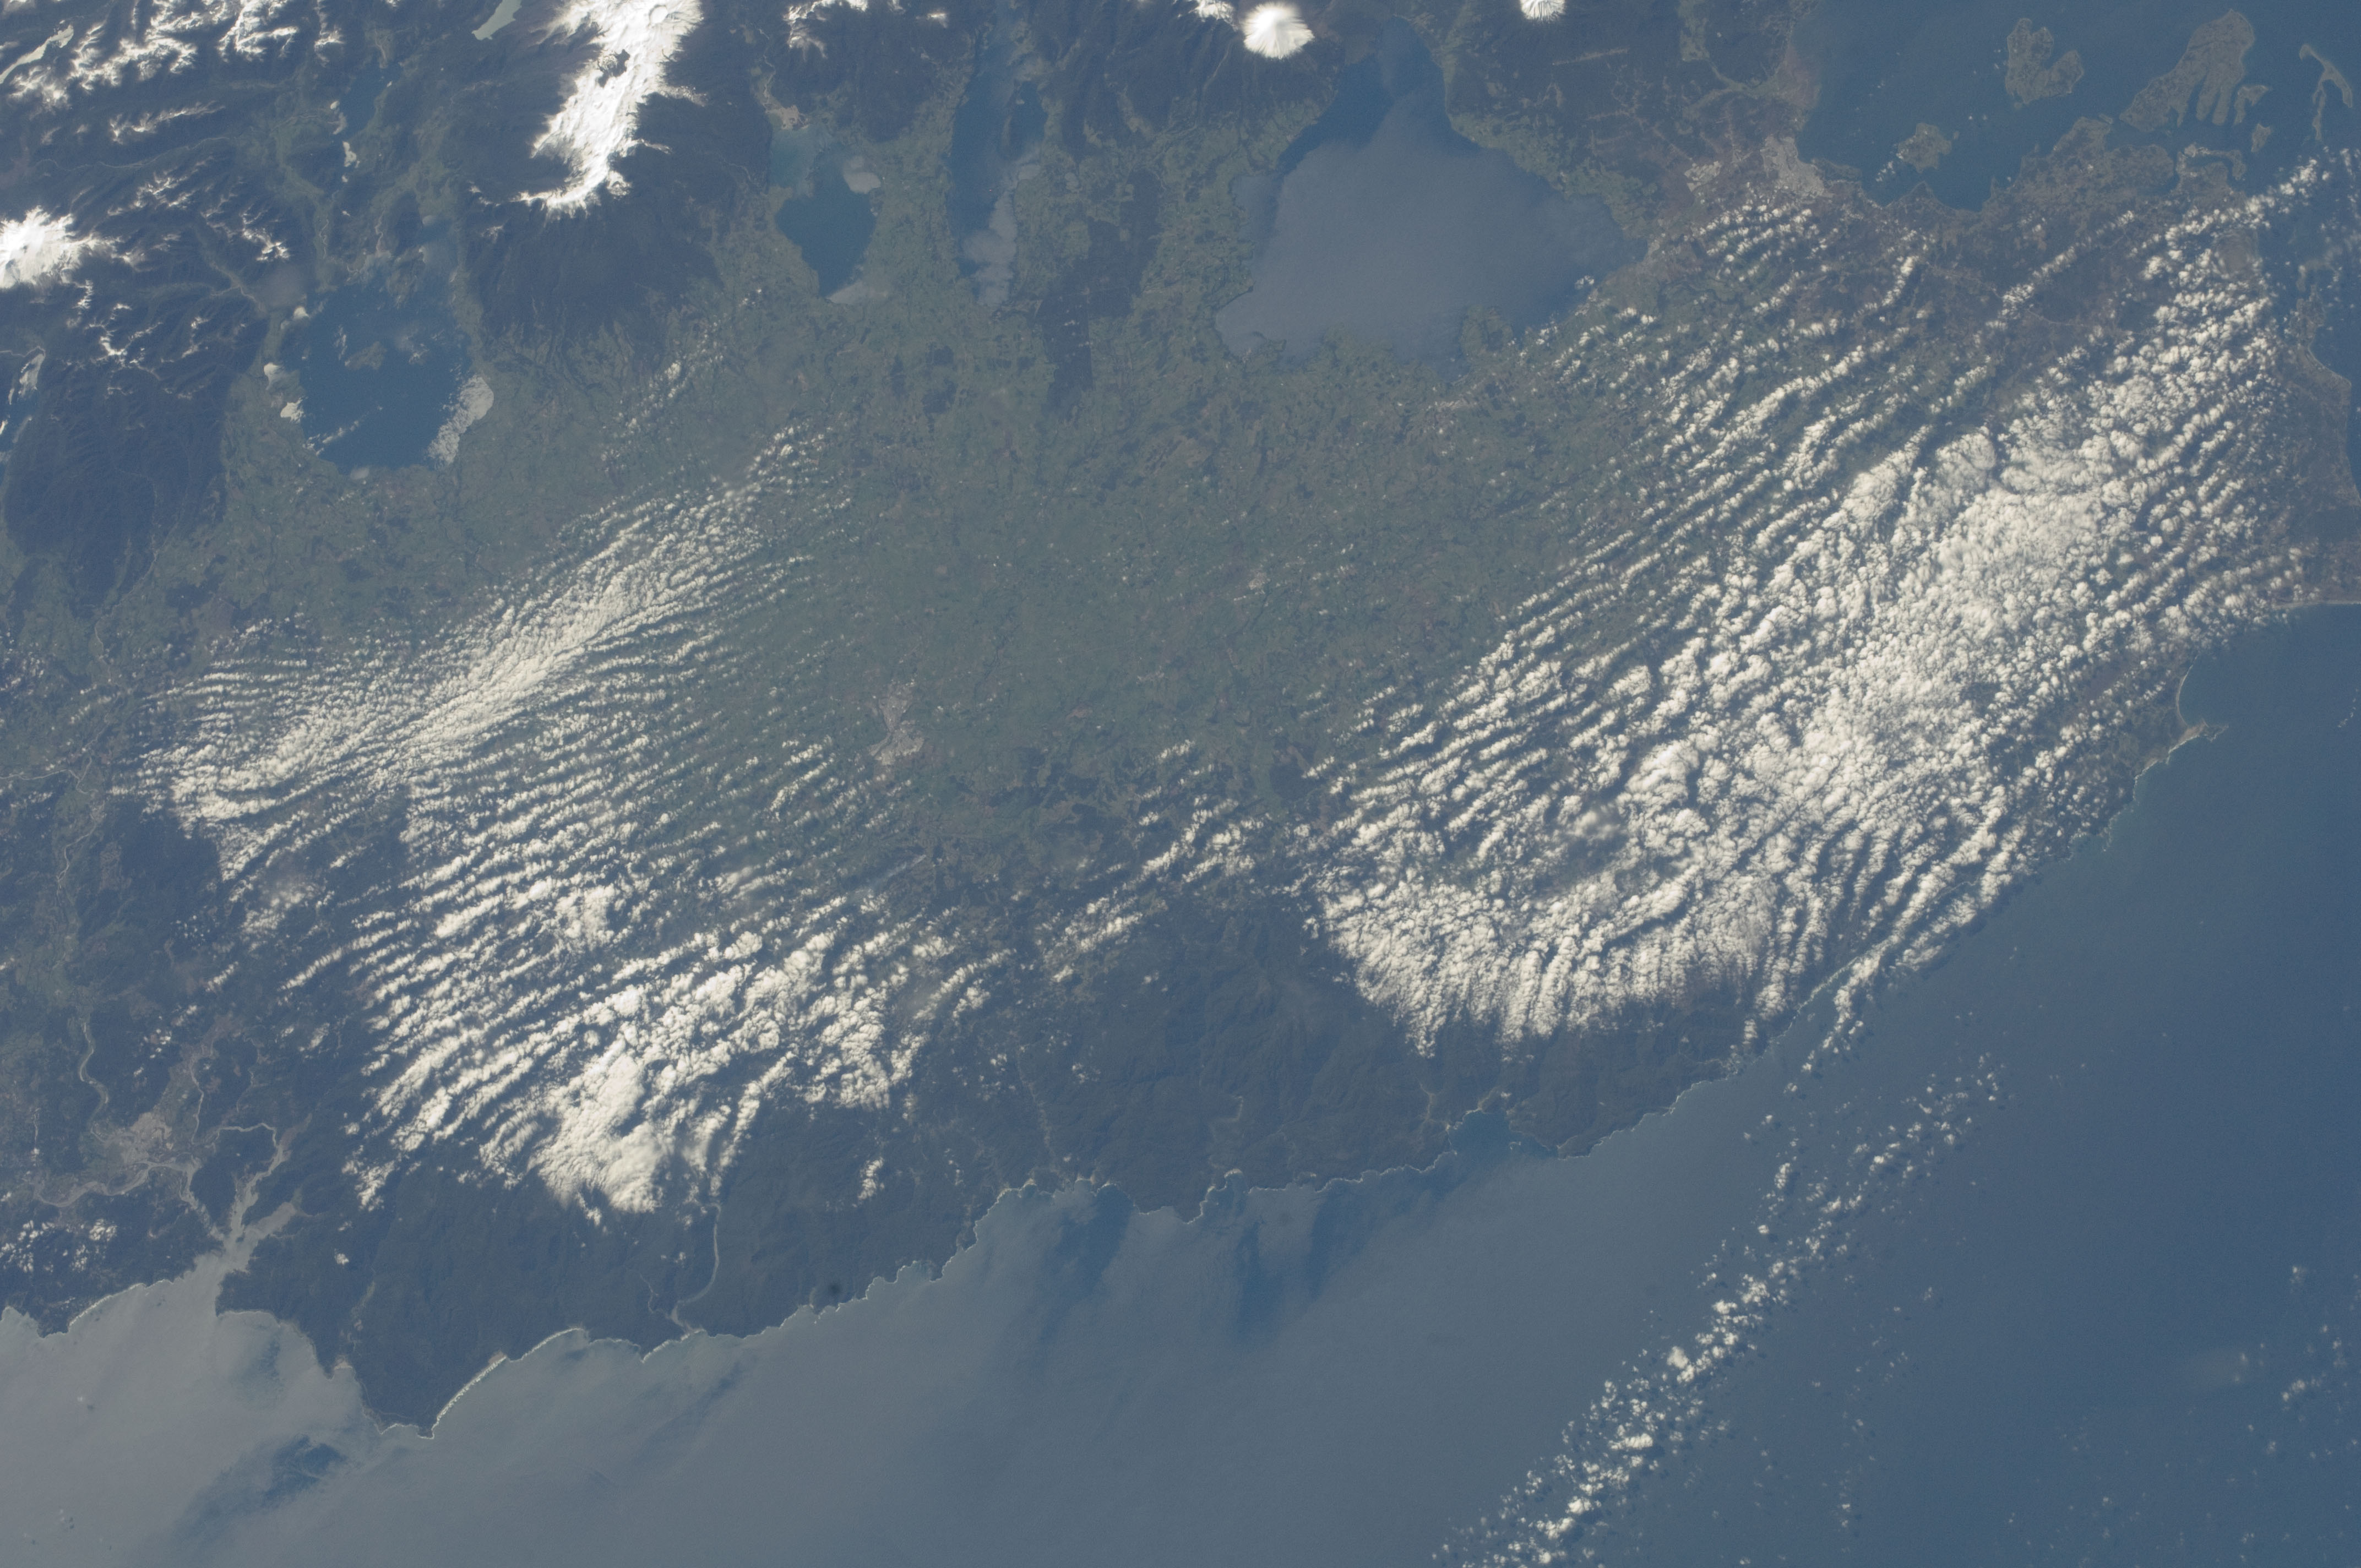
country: CHILE
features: GLINT, LLANQUIHUE L., RANCO L., OSORNO VOL.
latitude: -40.5
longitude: -73.5
